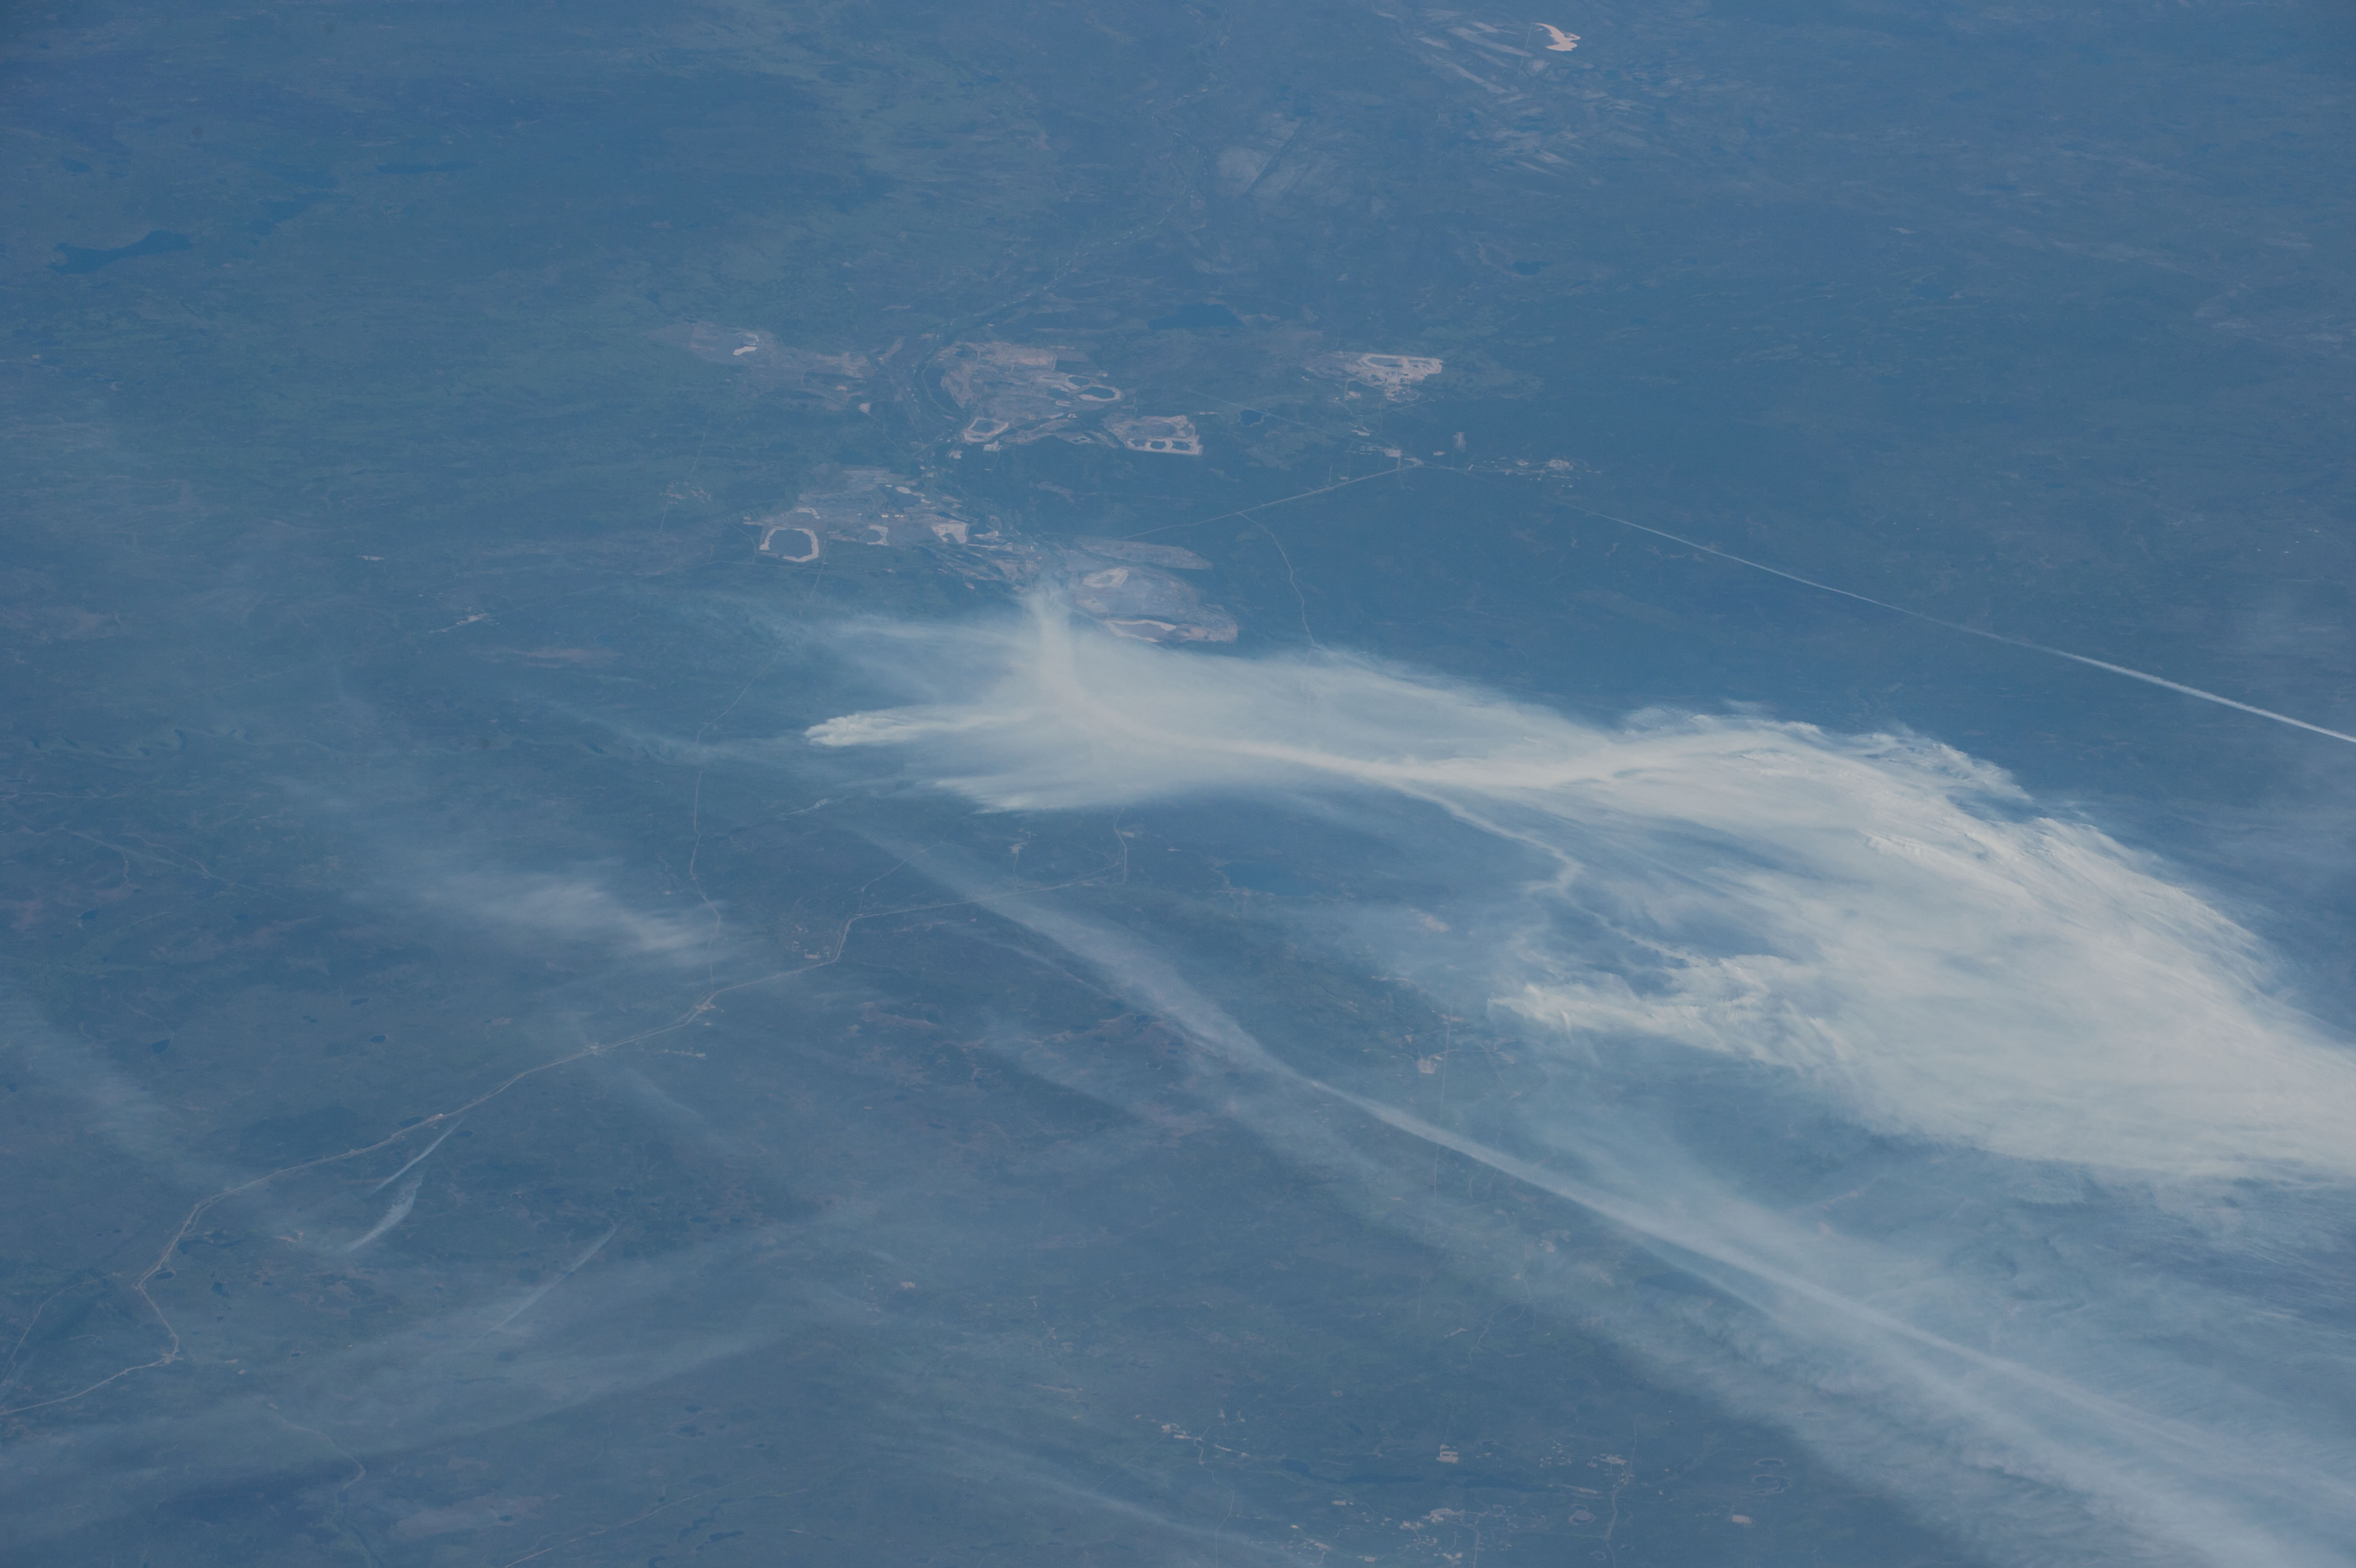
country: CANADA-A
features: FORT MCMURRAY AREA, FIRE PLUMES, TAR SAND OPERATIONS, ATHABASCA R., ROADS
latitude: 56.7
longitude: -111.3
